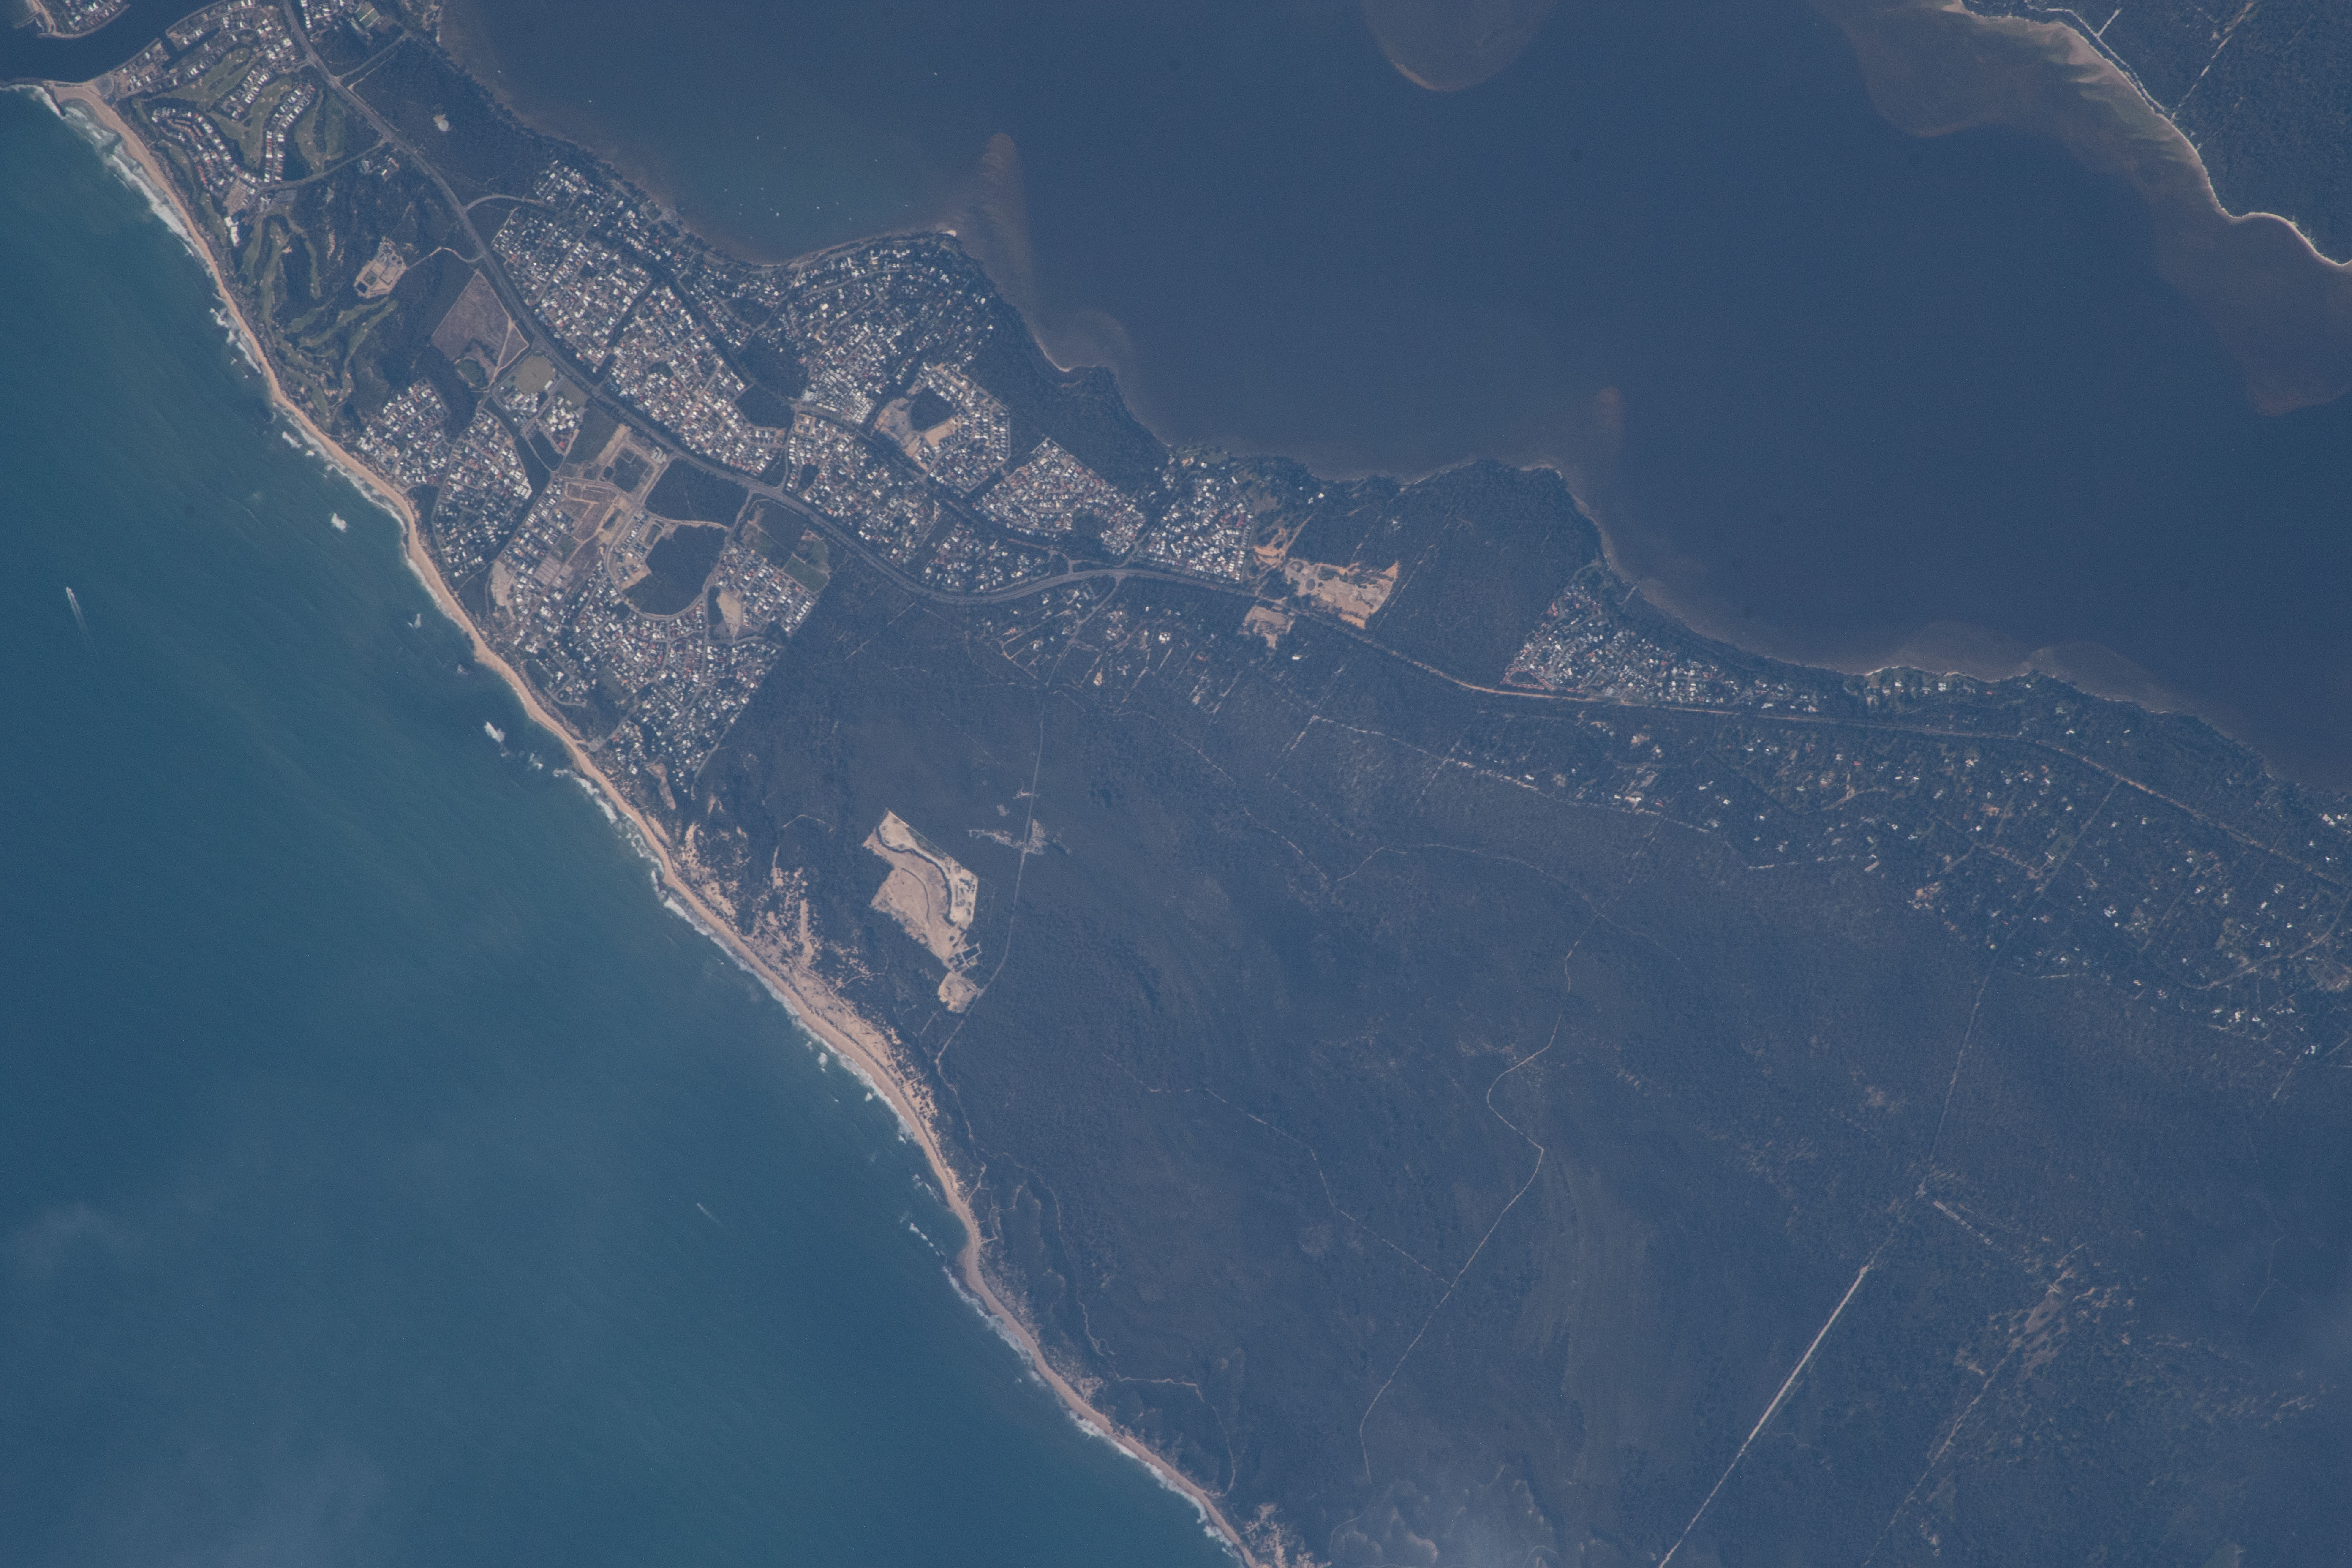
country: AUSTRALIA-WA
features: ESTUARY, DAWESVILLE, AUSTRALIA
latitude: -32.7
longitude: 115.6
